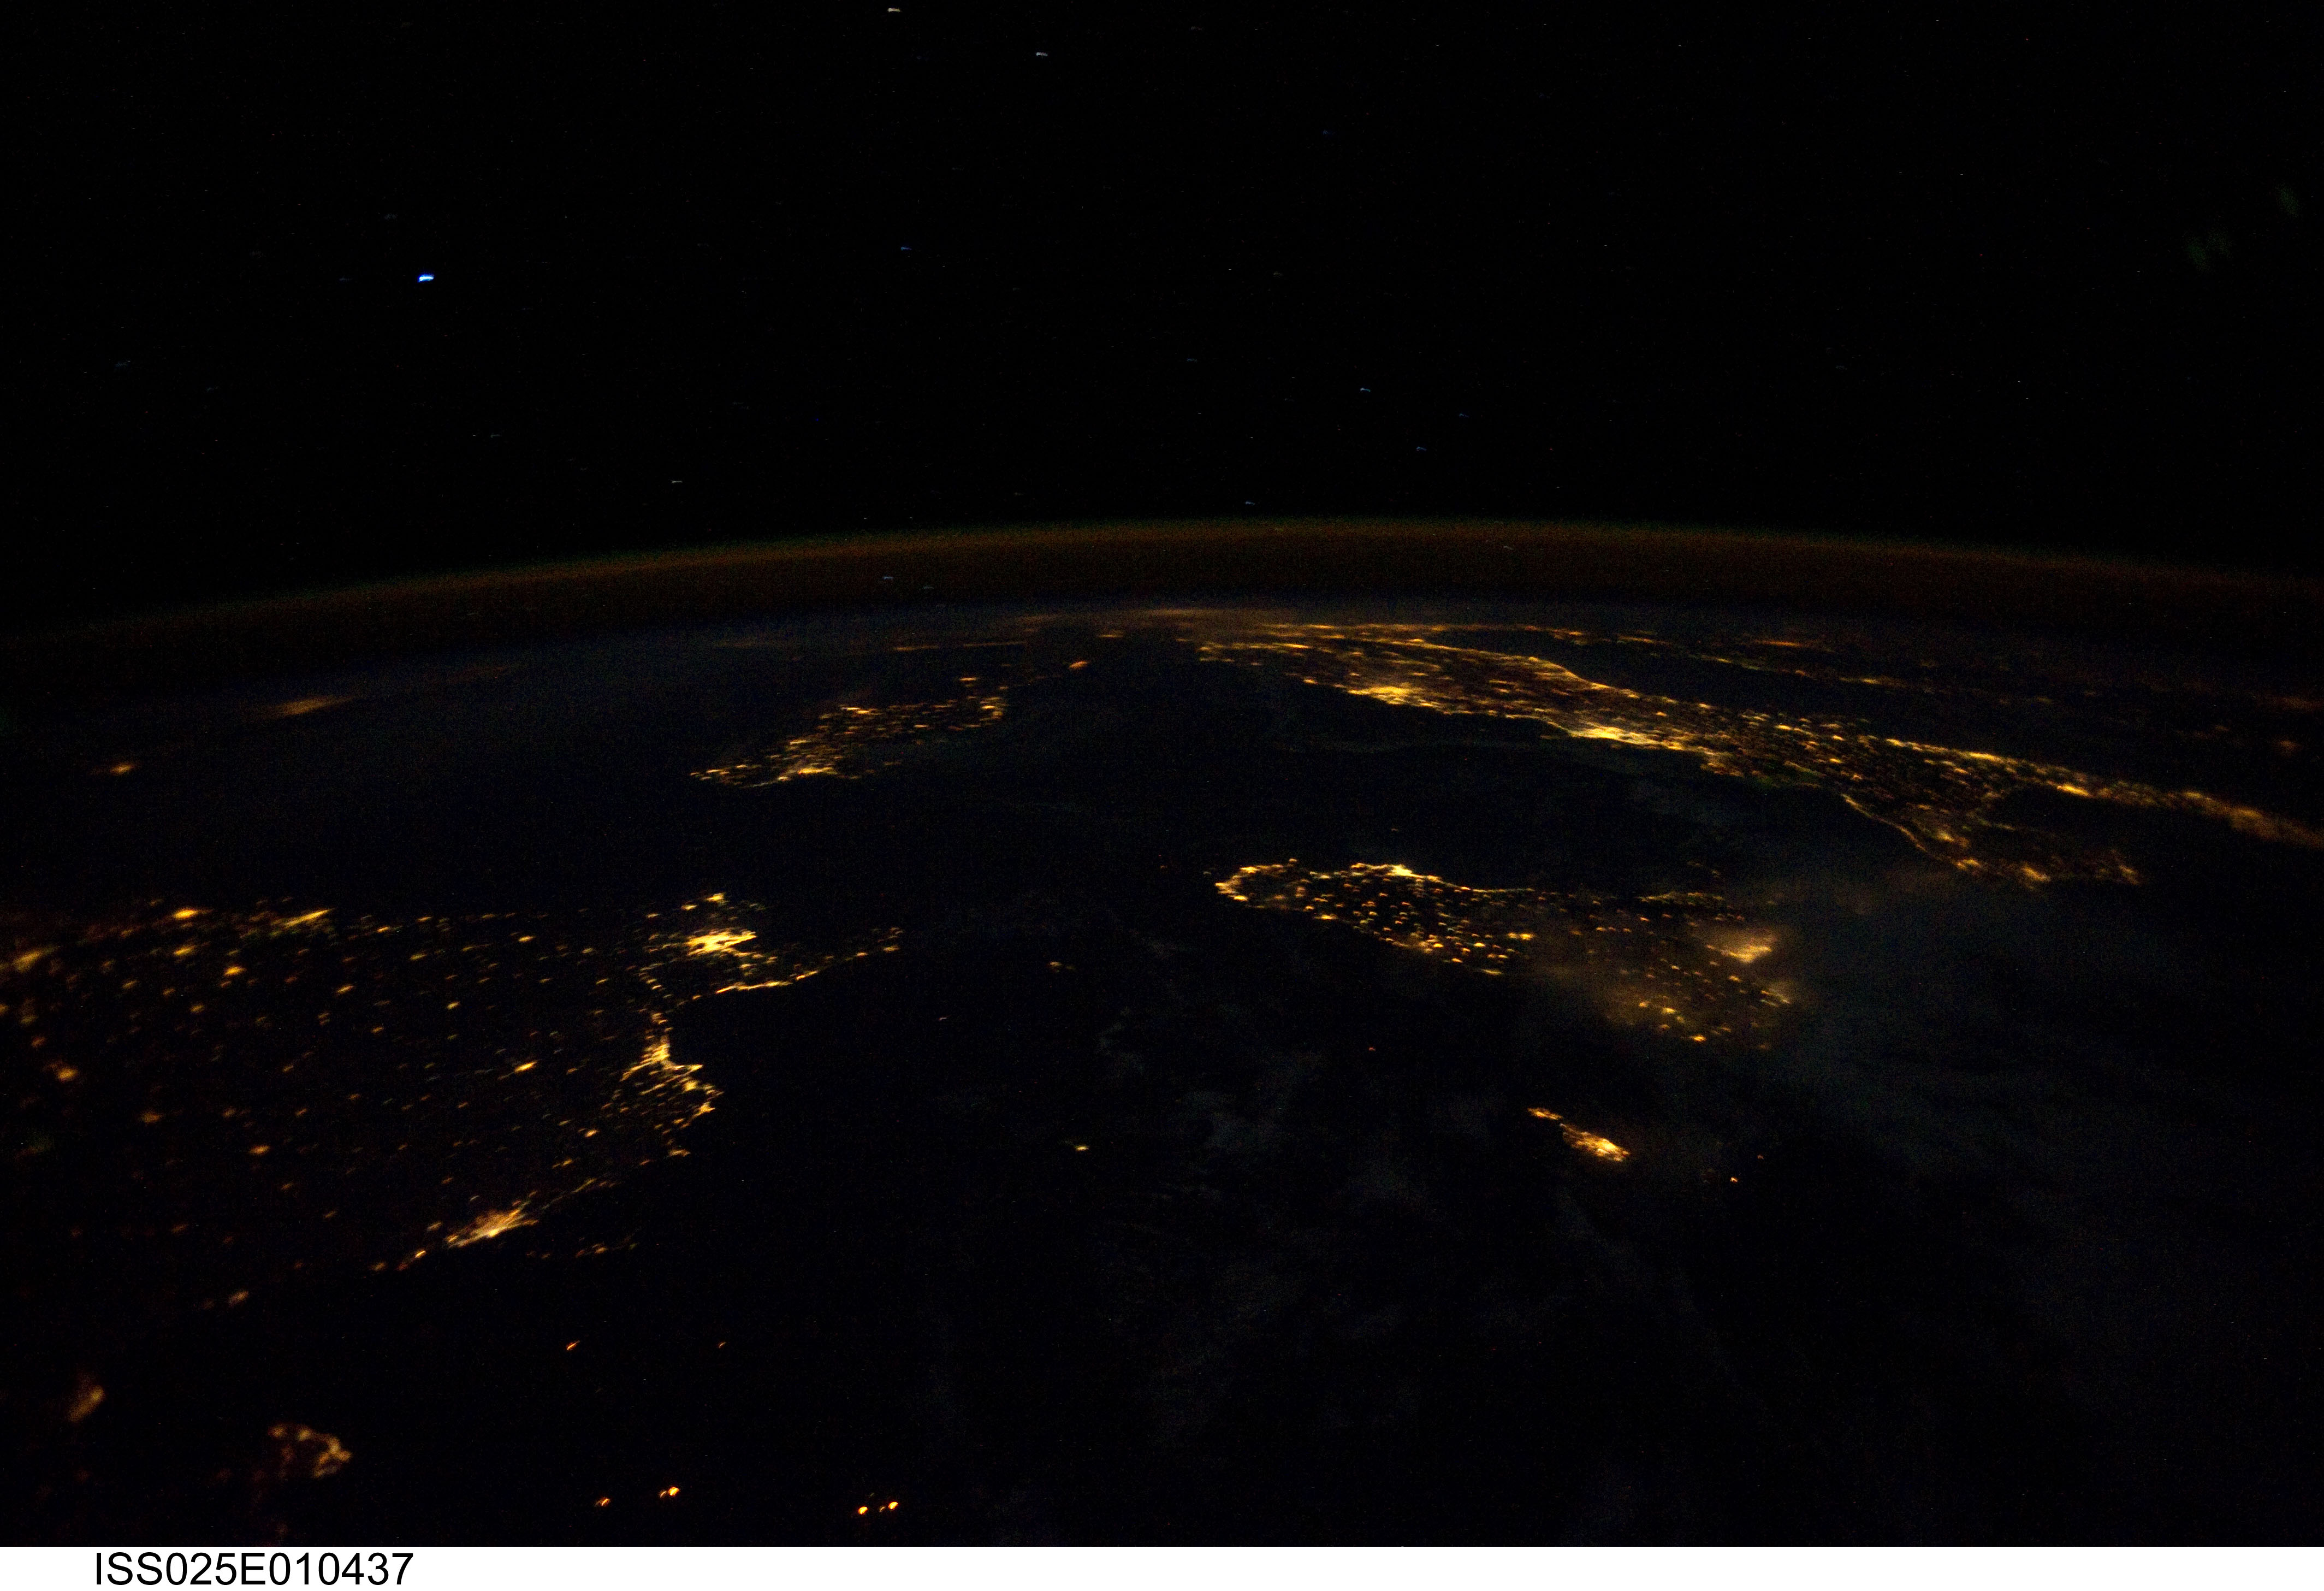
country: SICILY
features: TUNISIA, SICILY, SARDINIA, ITALY AT NIGHT
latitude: 39.0
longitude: 12.0
